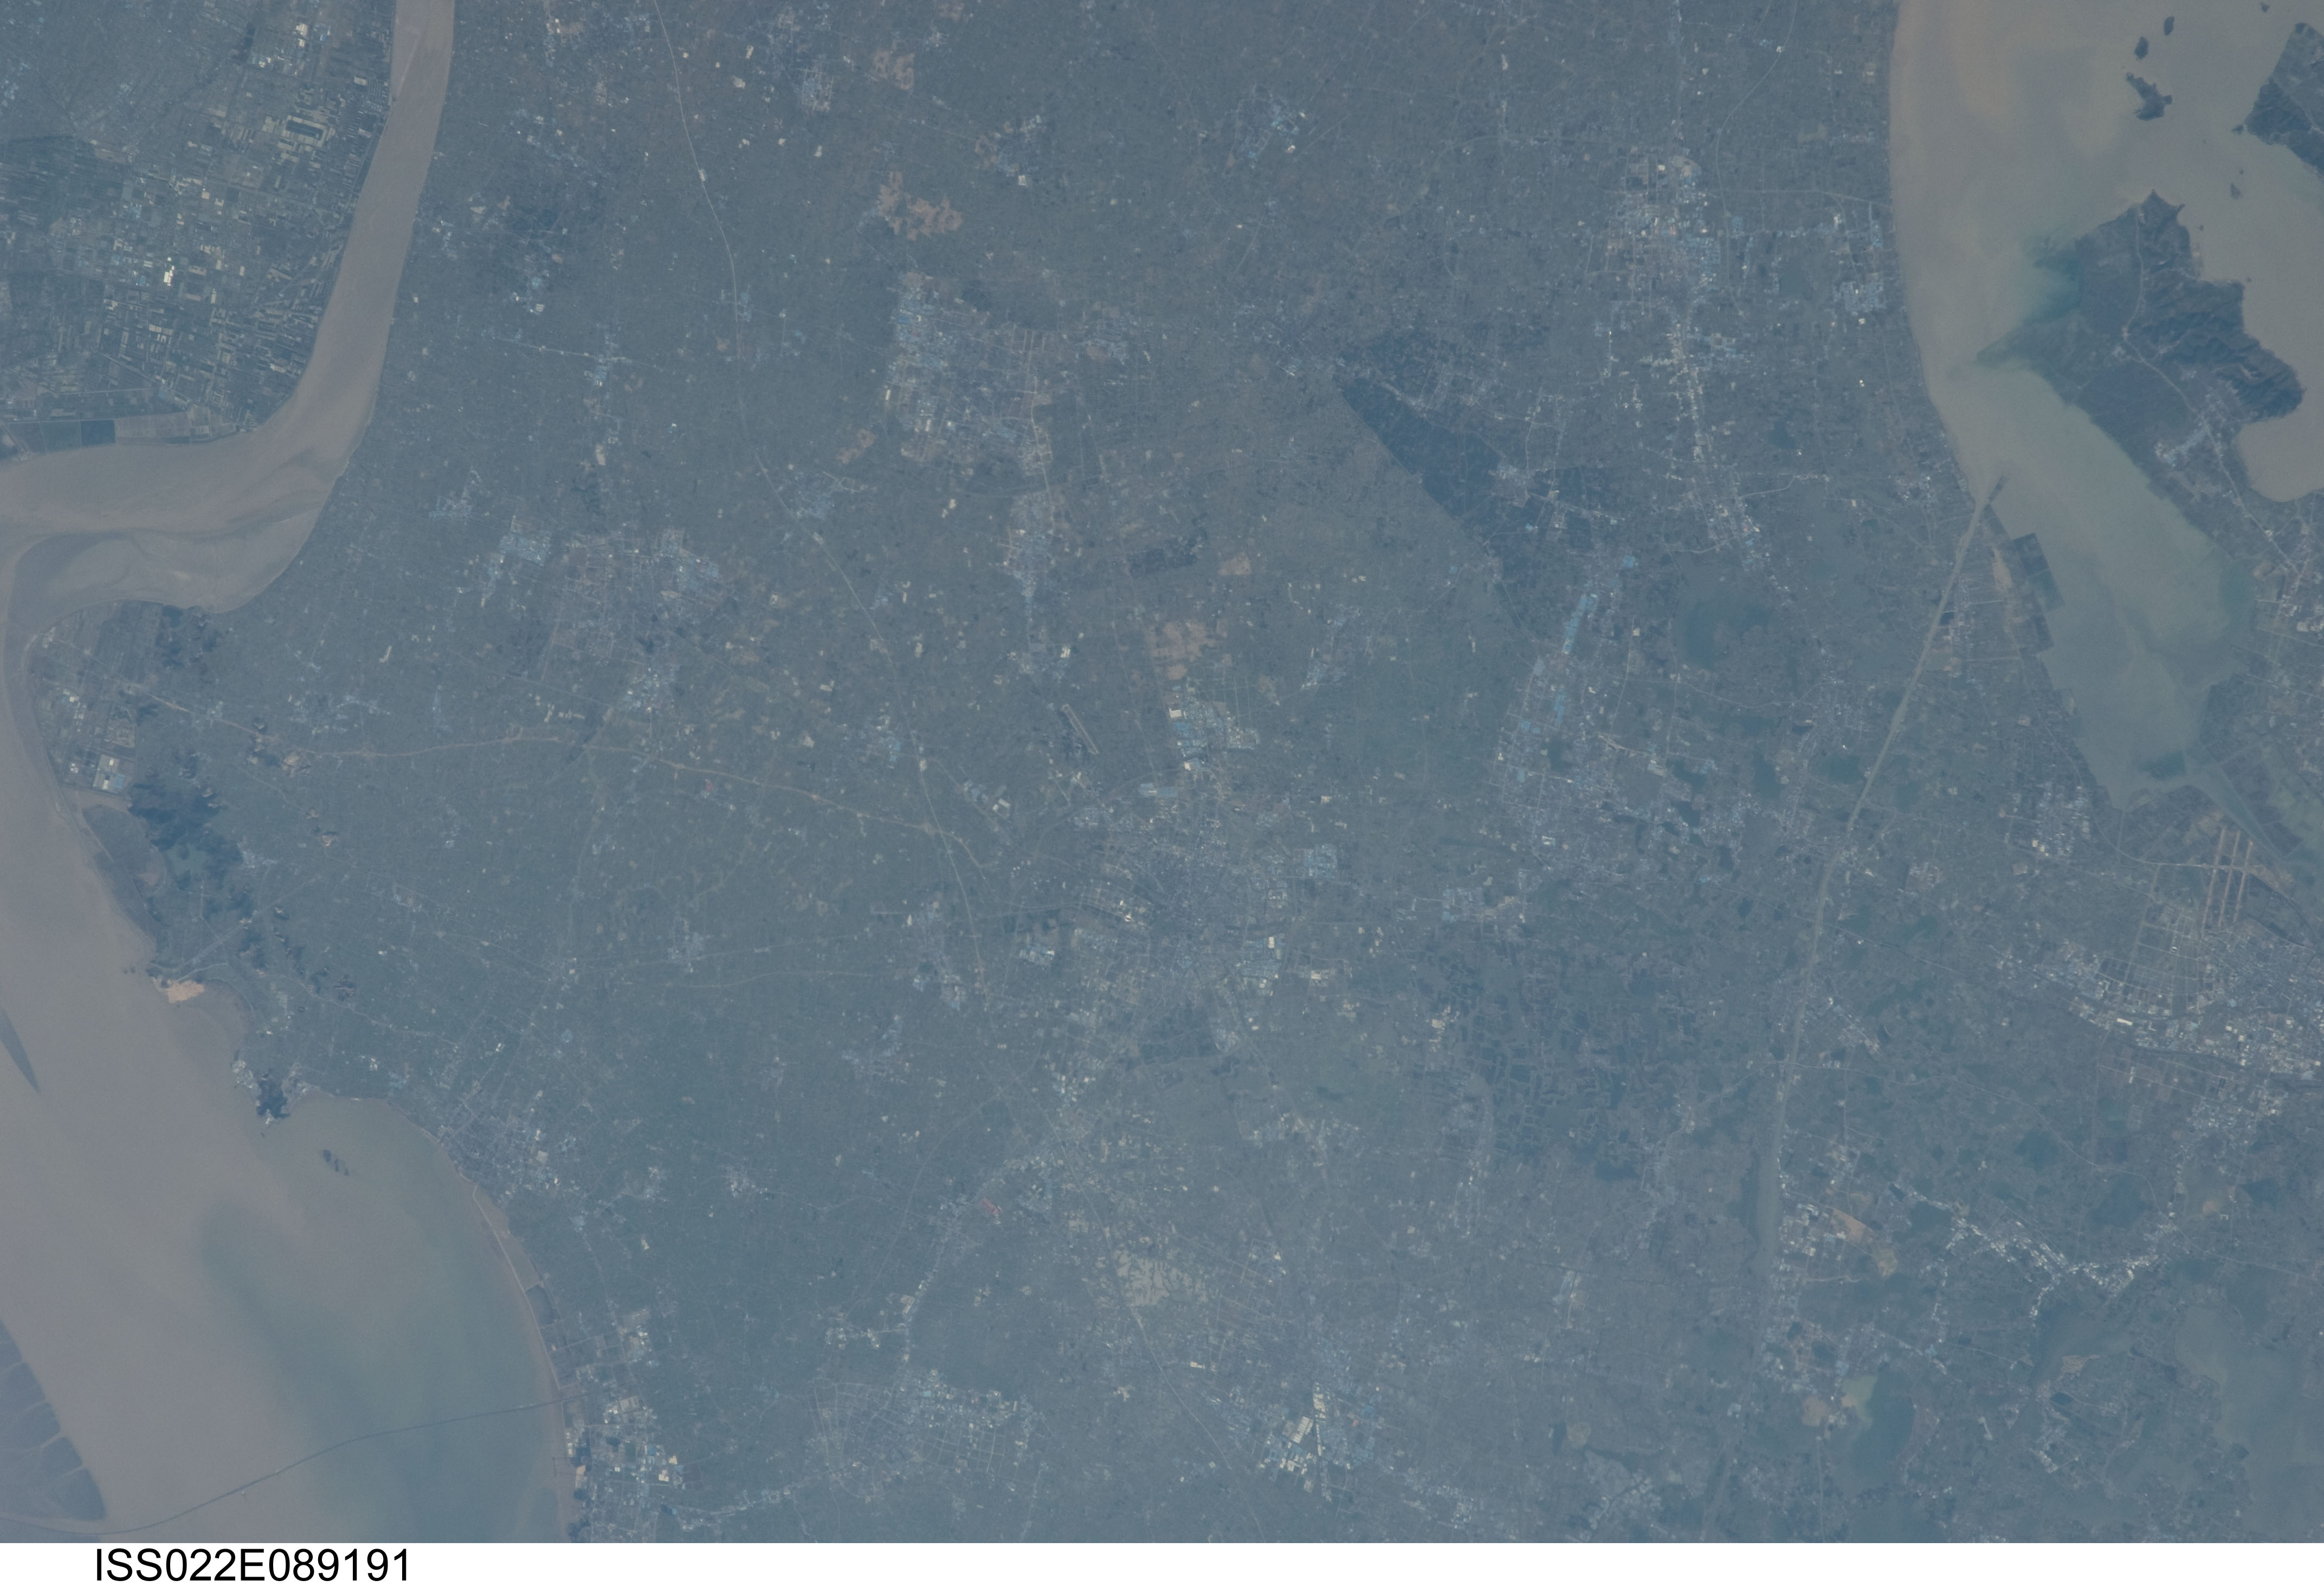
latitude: 30.8
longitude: 120.7
